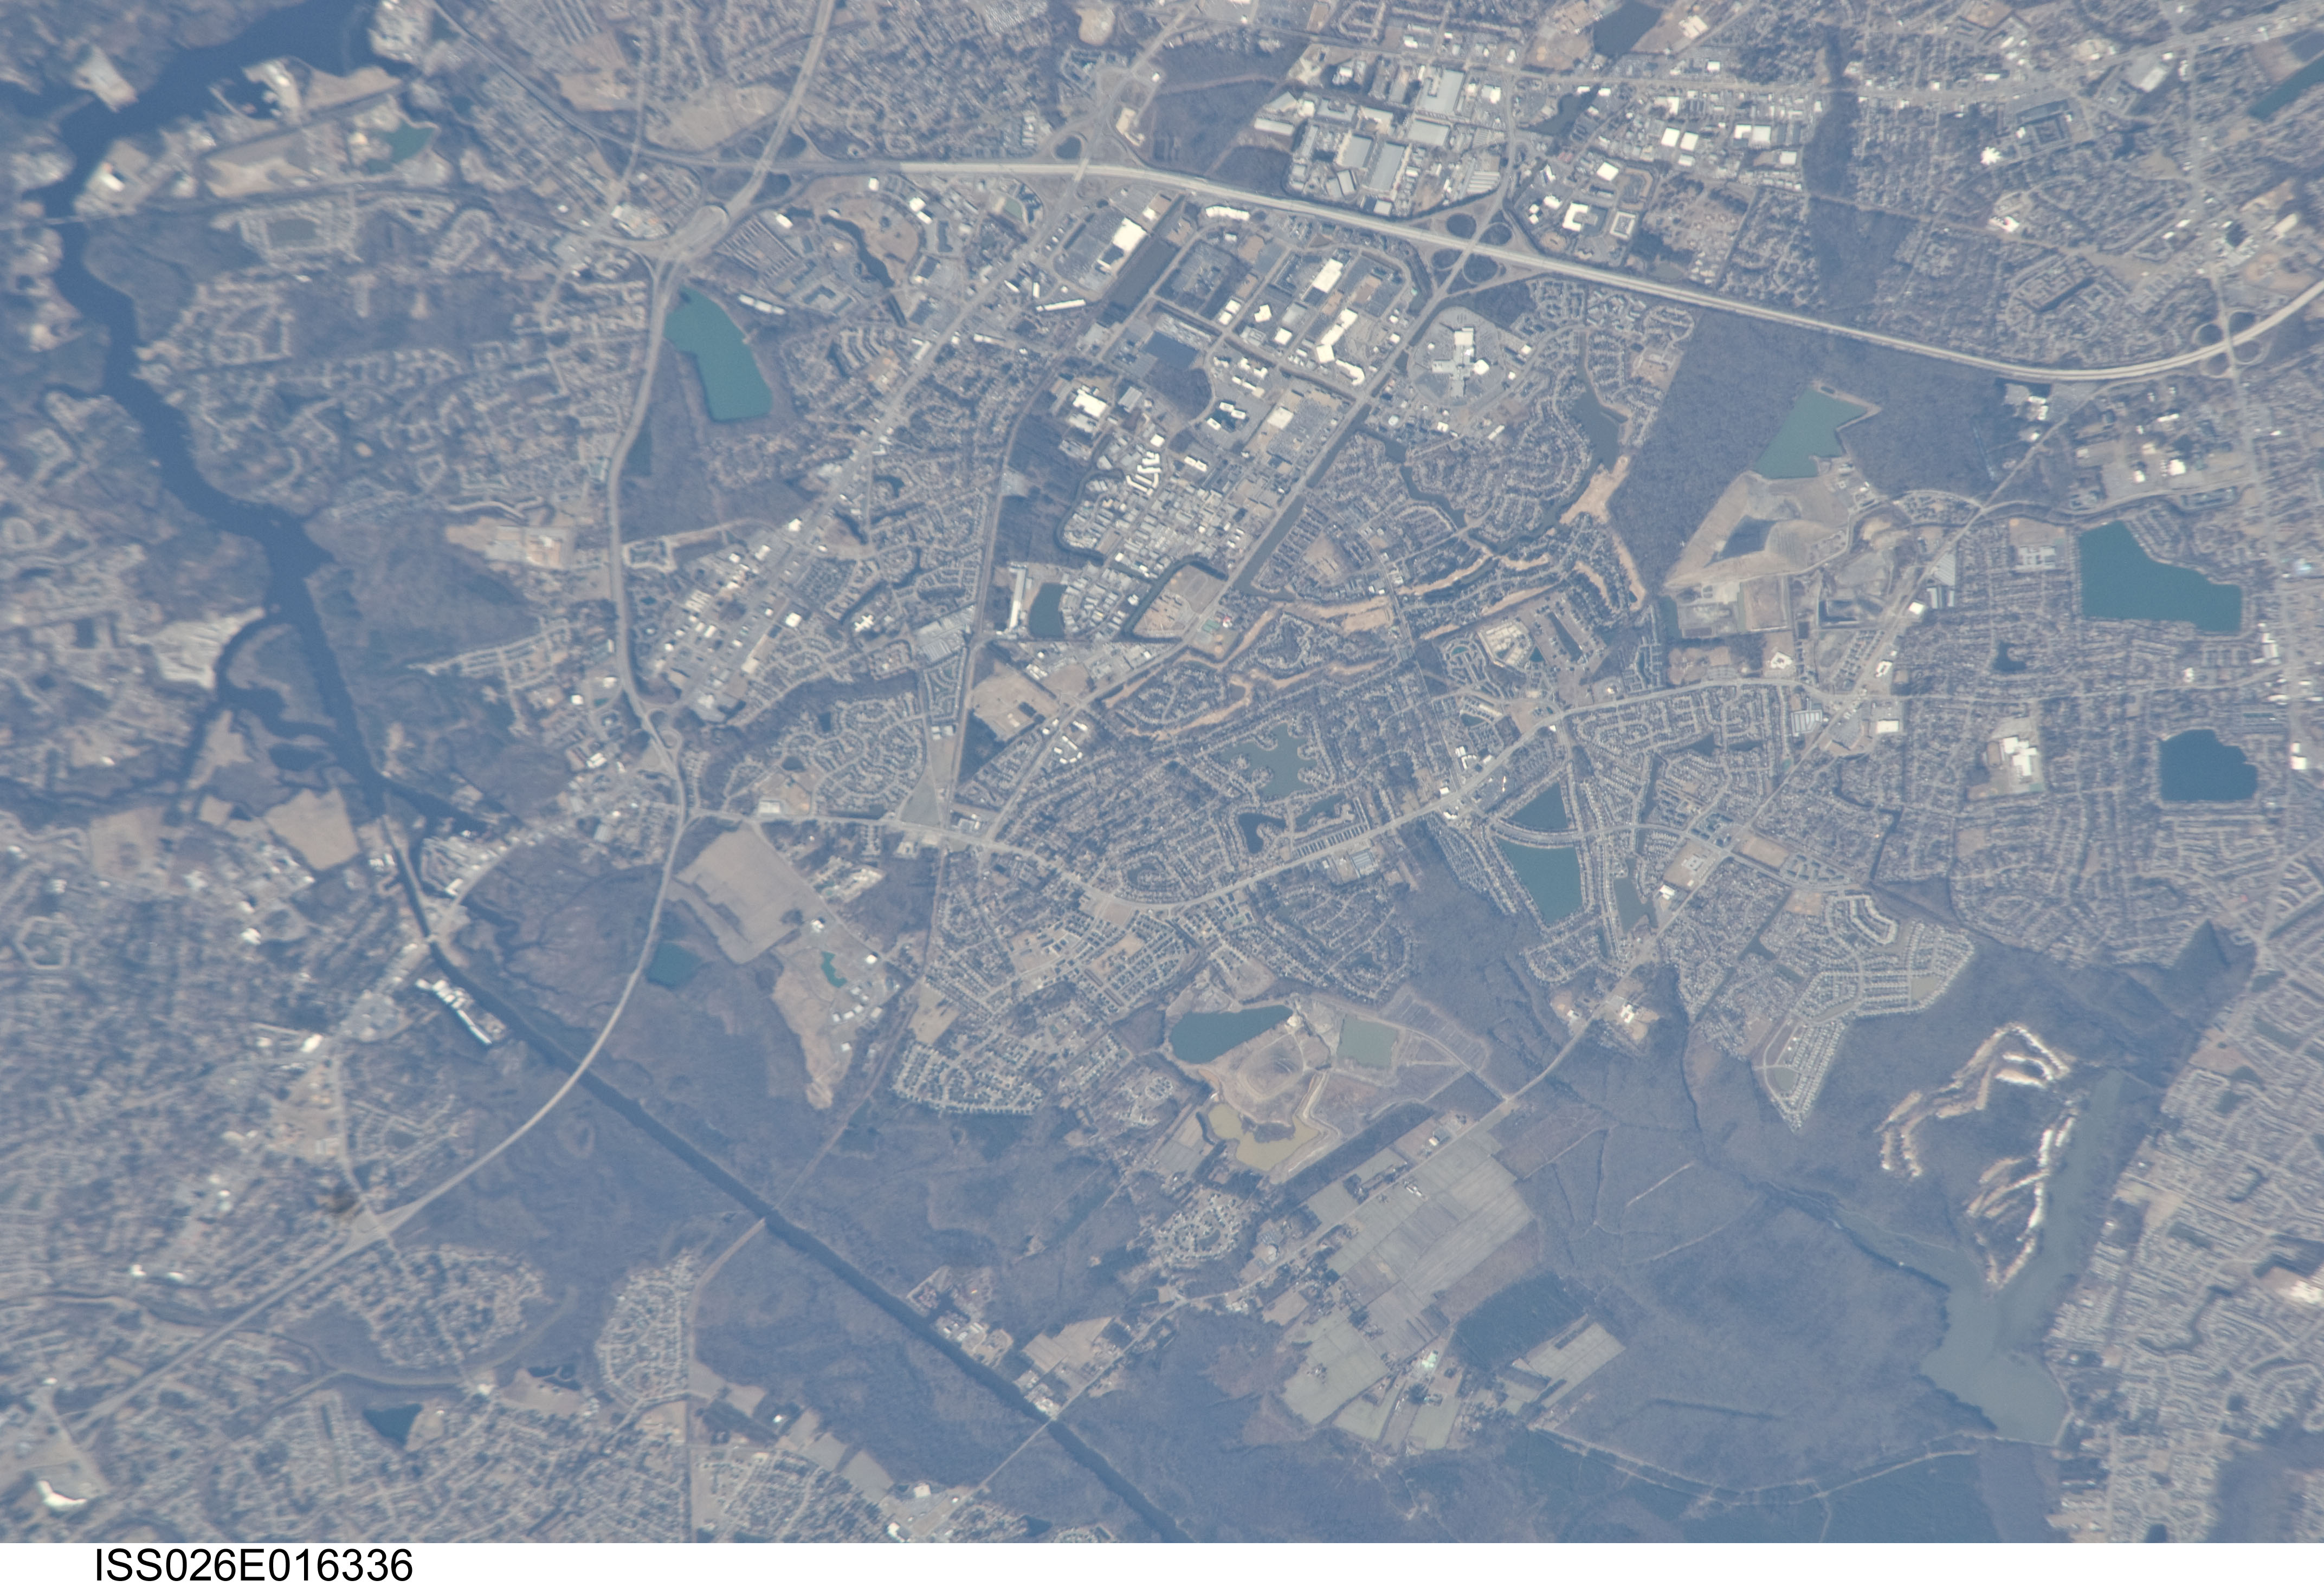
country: USA-VIRGINIA
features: CHESAPEAKE, S. BRANCH ELIZABETH R., ROADS, FOR.
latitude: 36.8
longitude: -76.2
